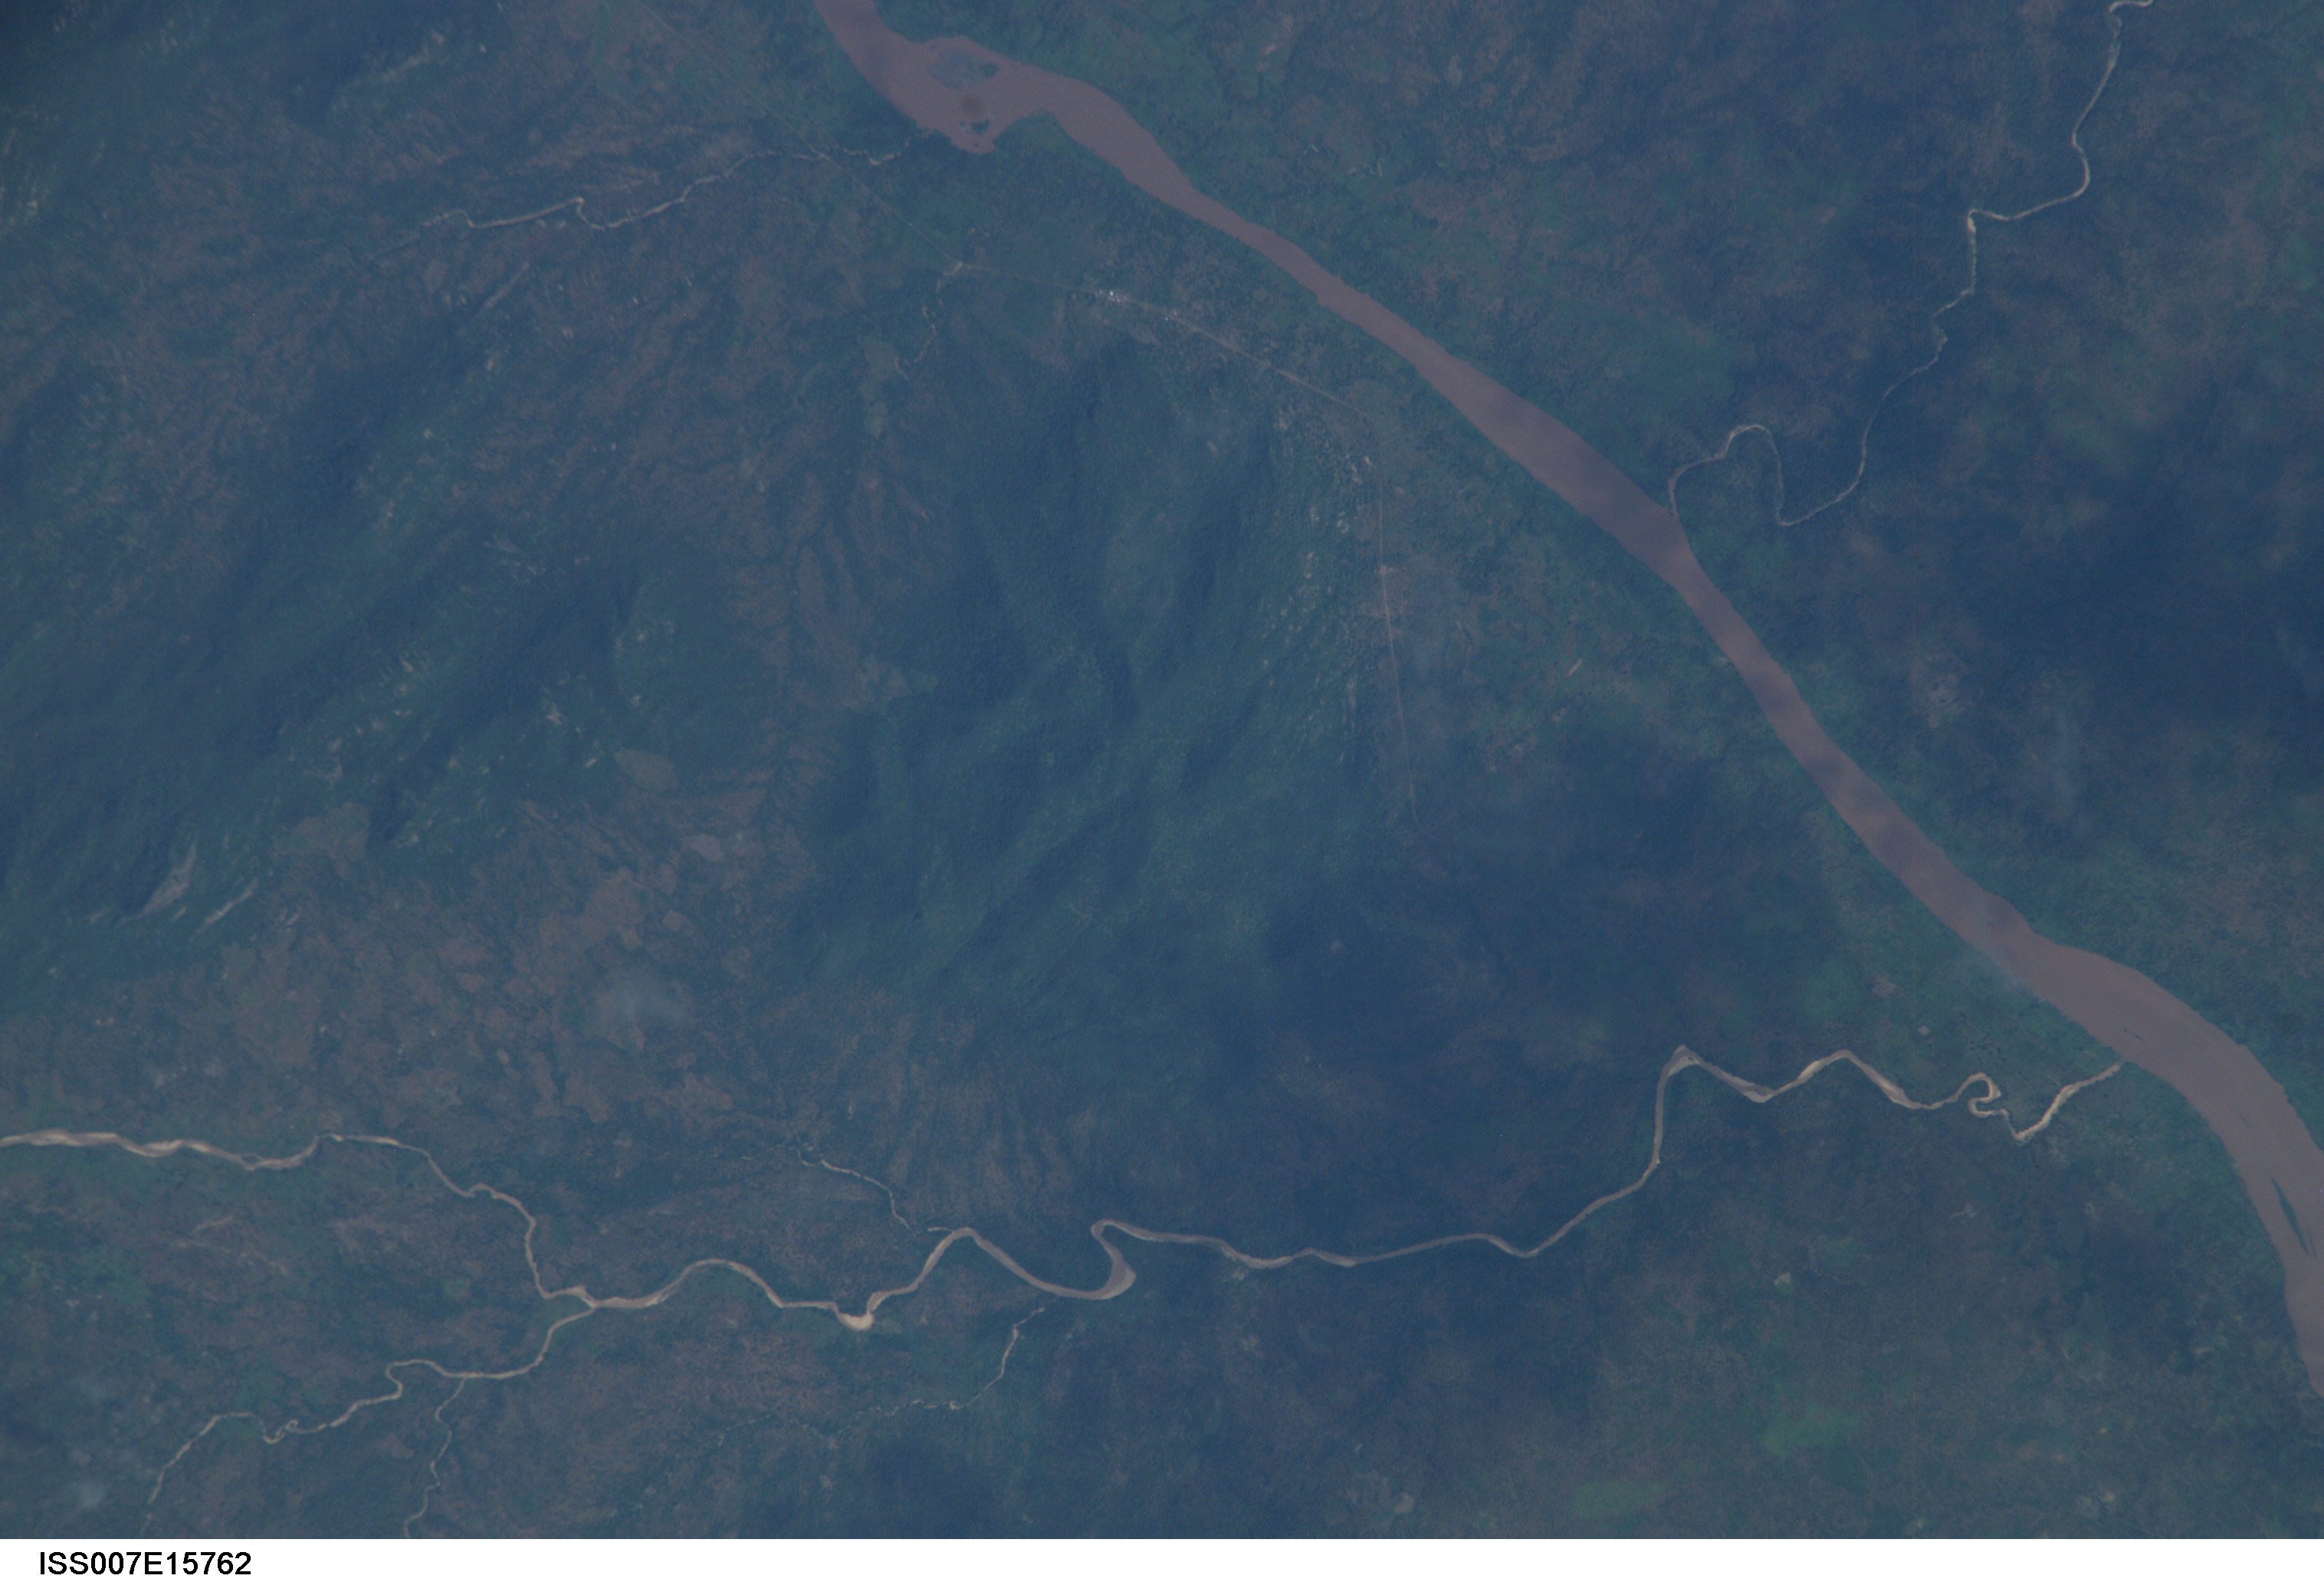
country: AFRICA
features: SAVANNA, RIVER, TRIBUTARIES
